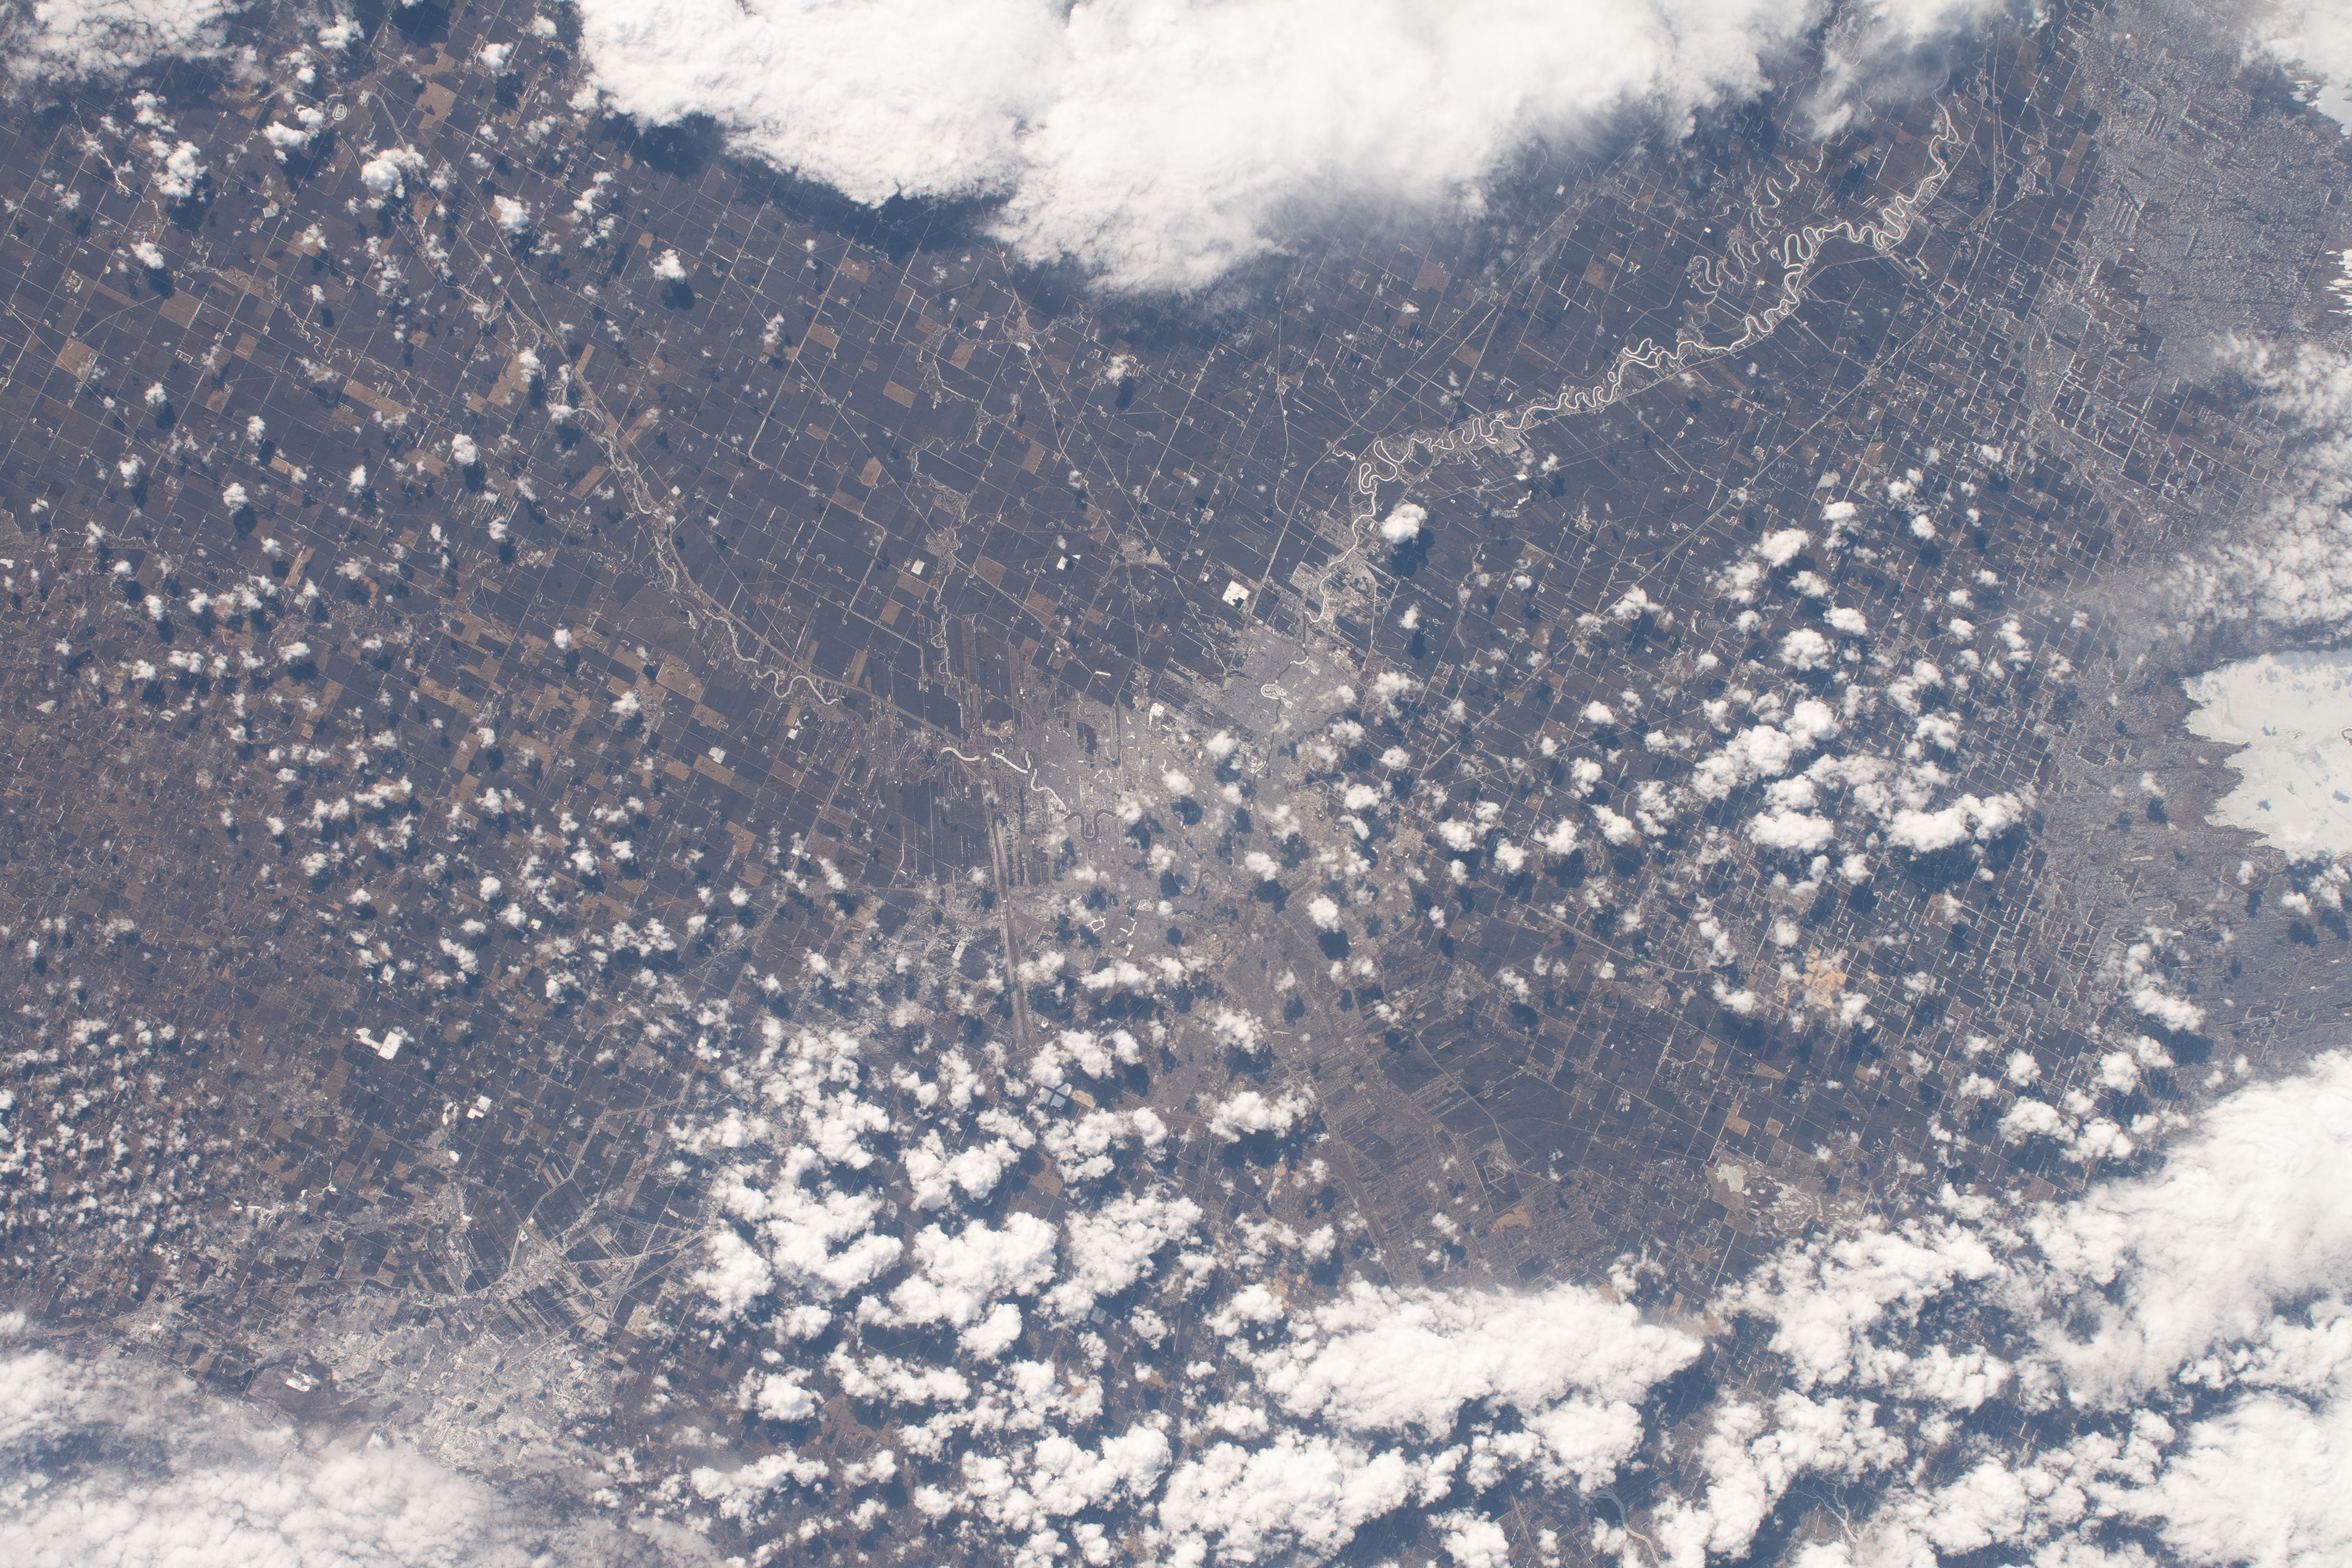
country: CANADA-M
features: AGRICULTURE
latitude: 49.3
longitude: -98.9
